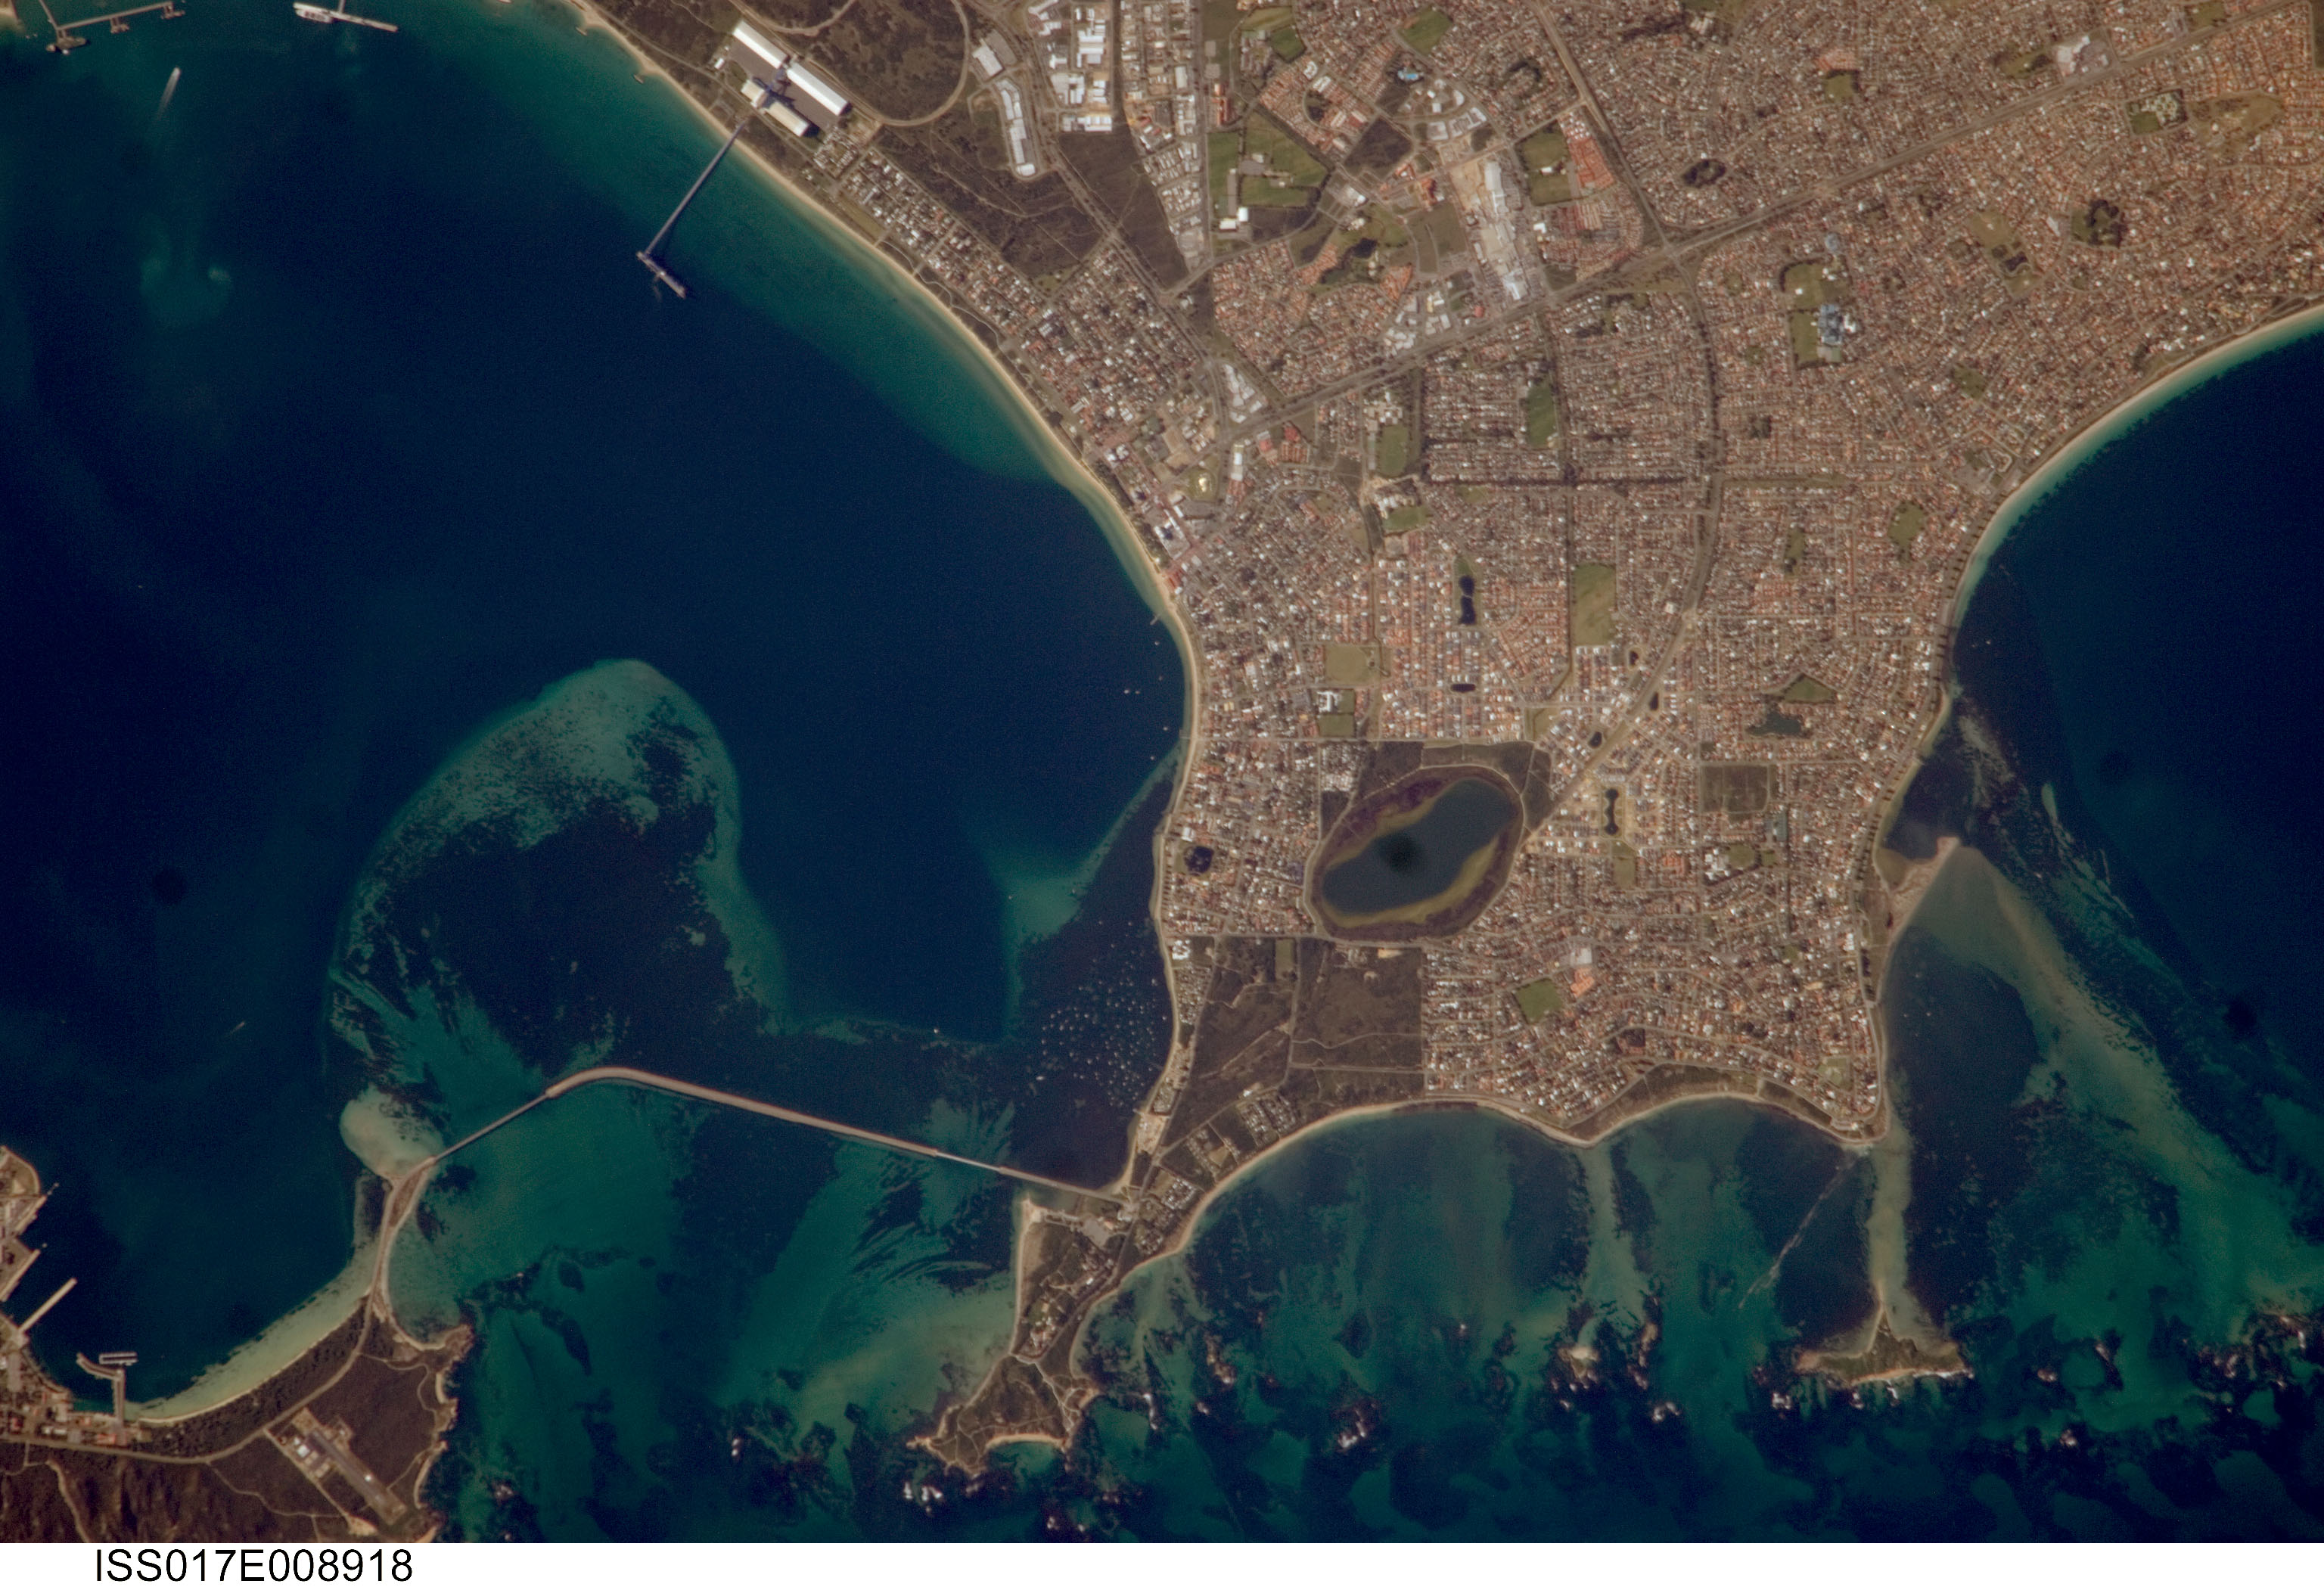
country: AUSTRALIA-WA
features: ROCKINGHAM, MANGLES BAY
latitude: -32.3
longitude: 115.7
